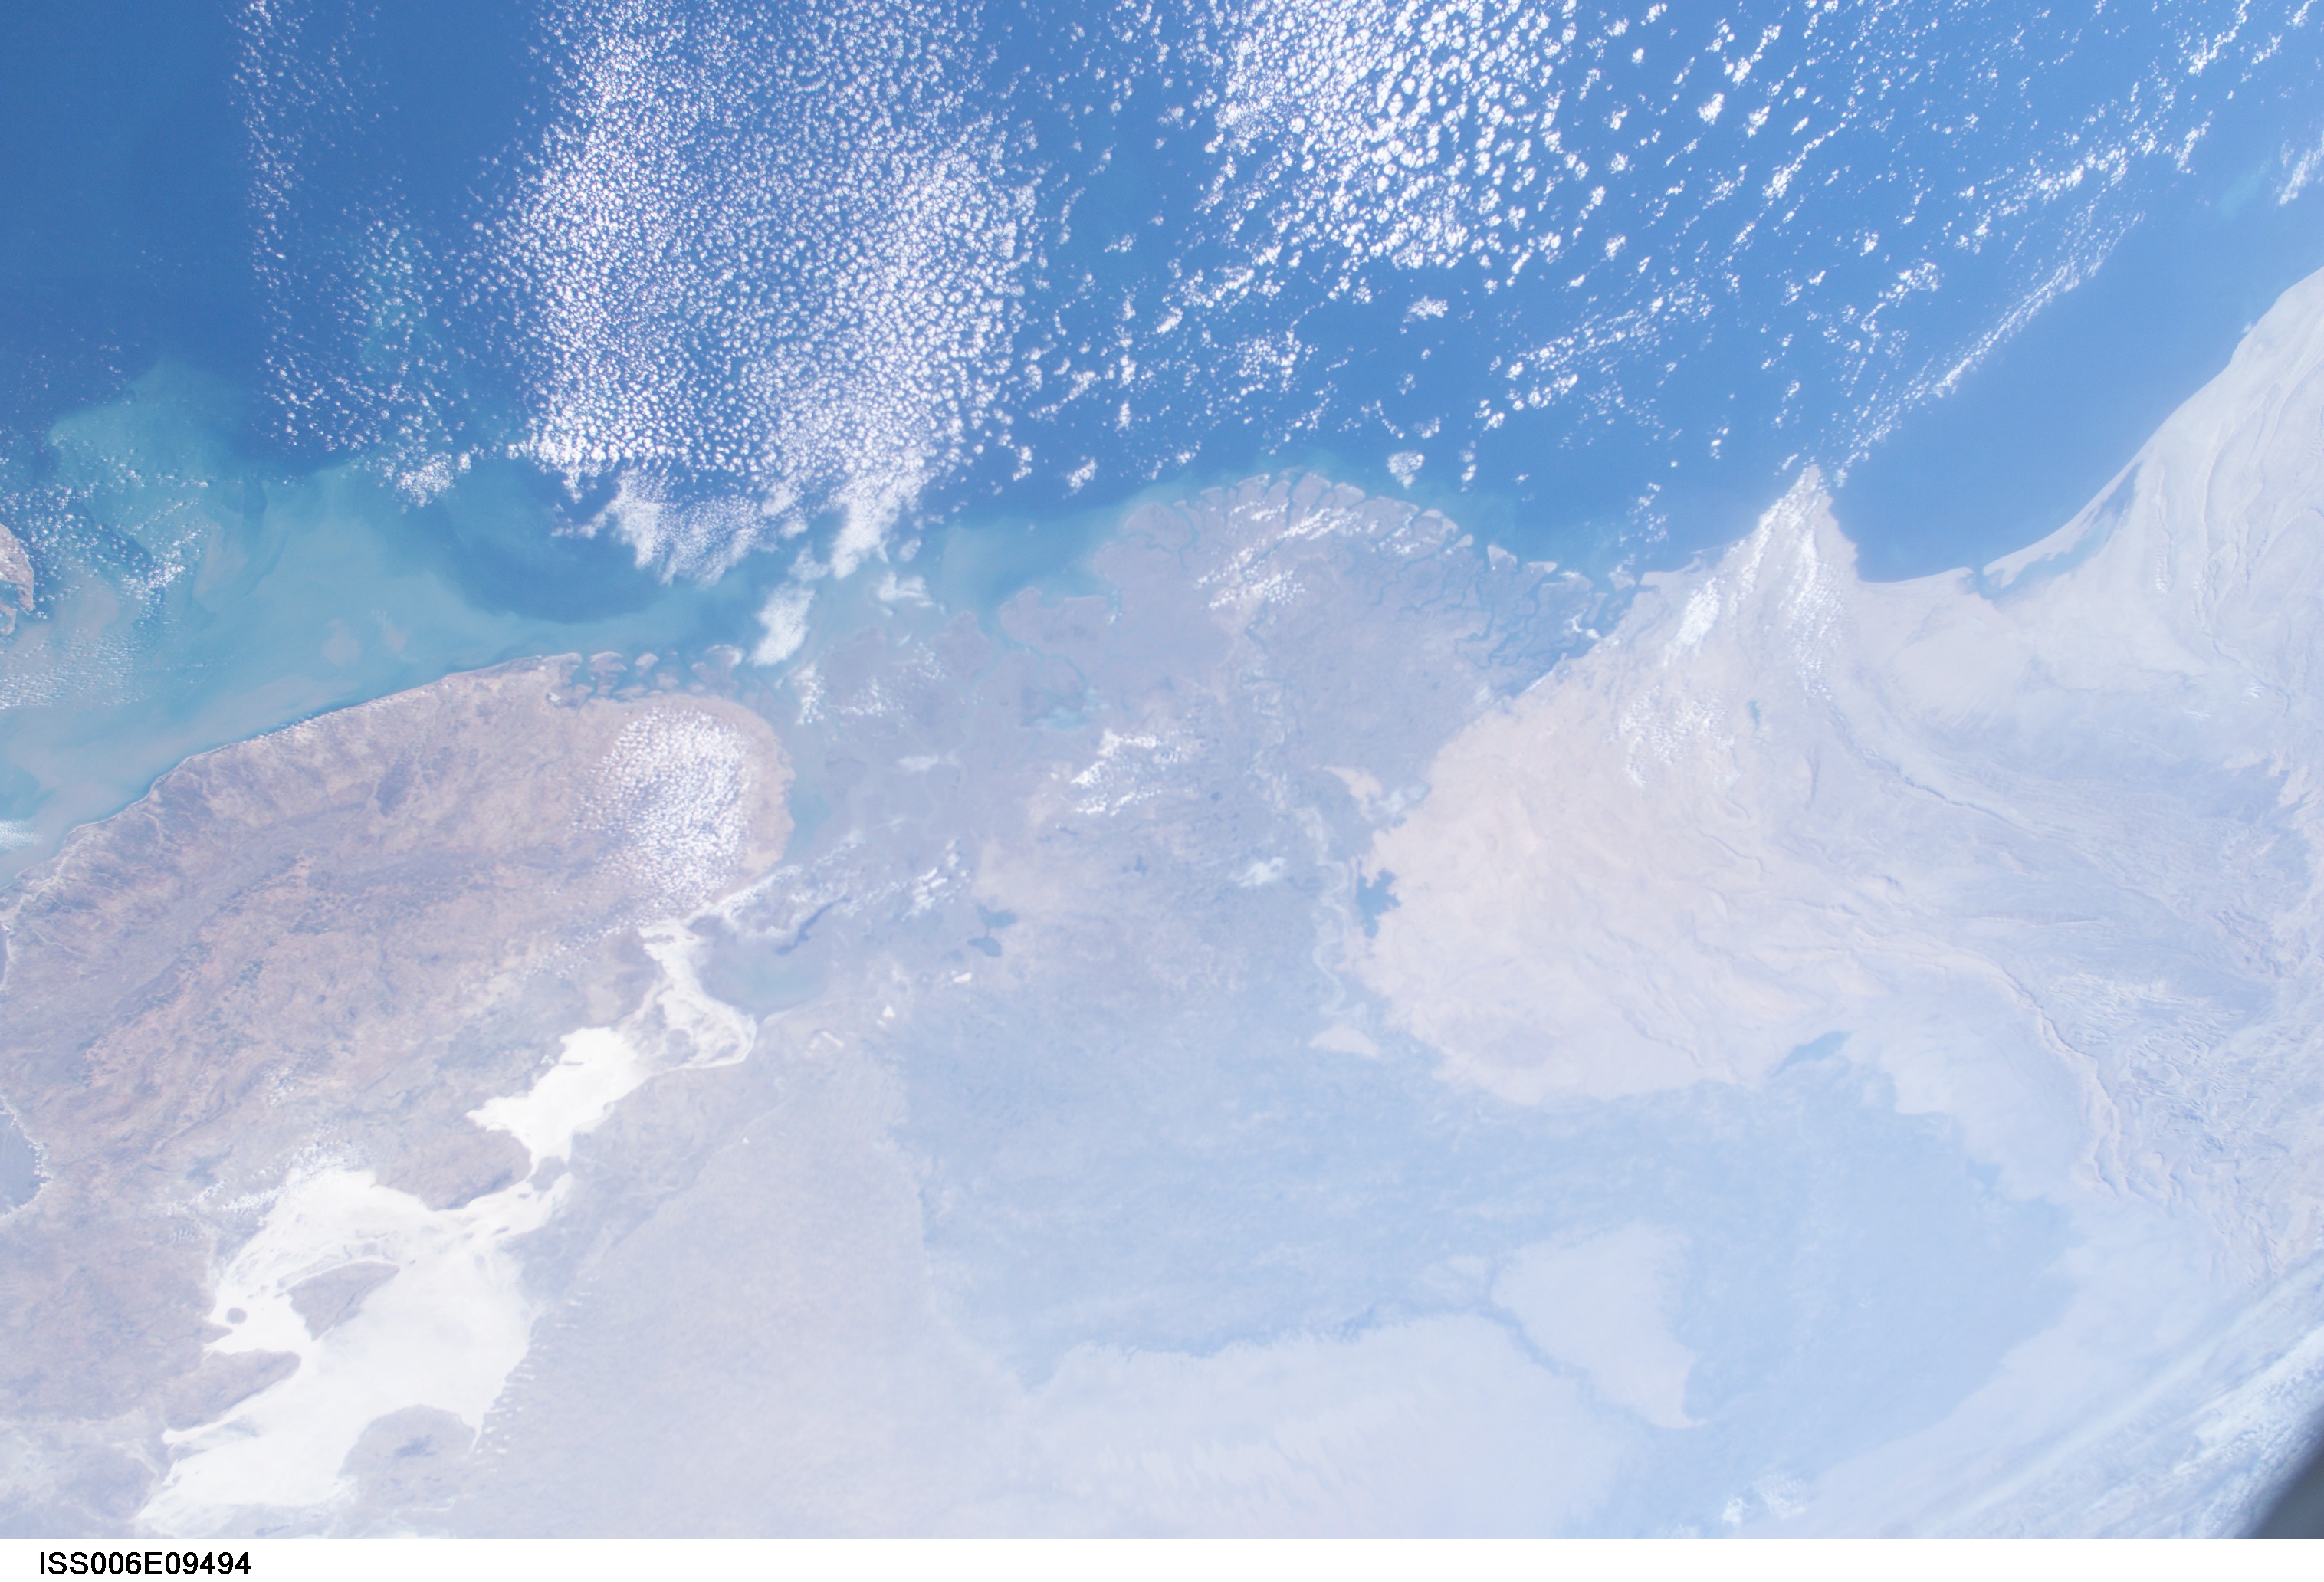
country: PAKISTAN
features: MOUTHS OF THE INDUS RIVER
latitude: 24.5
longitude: 68.0
